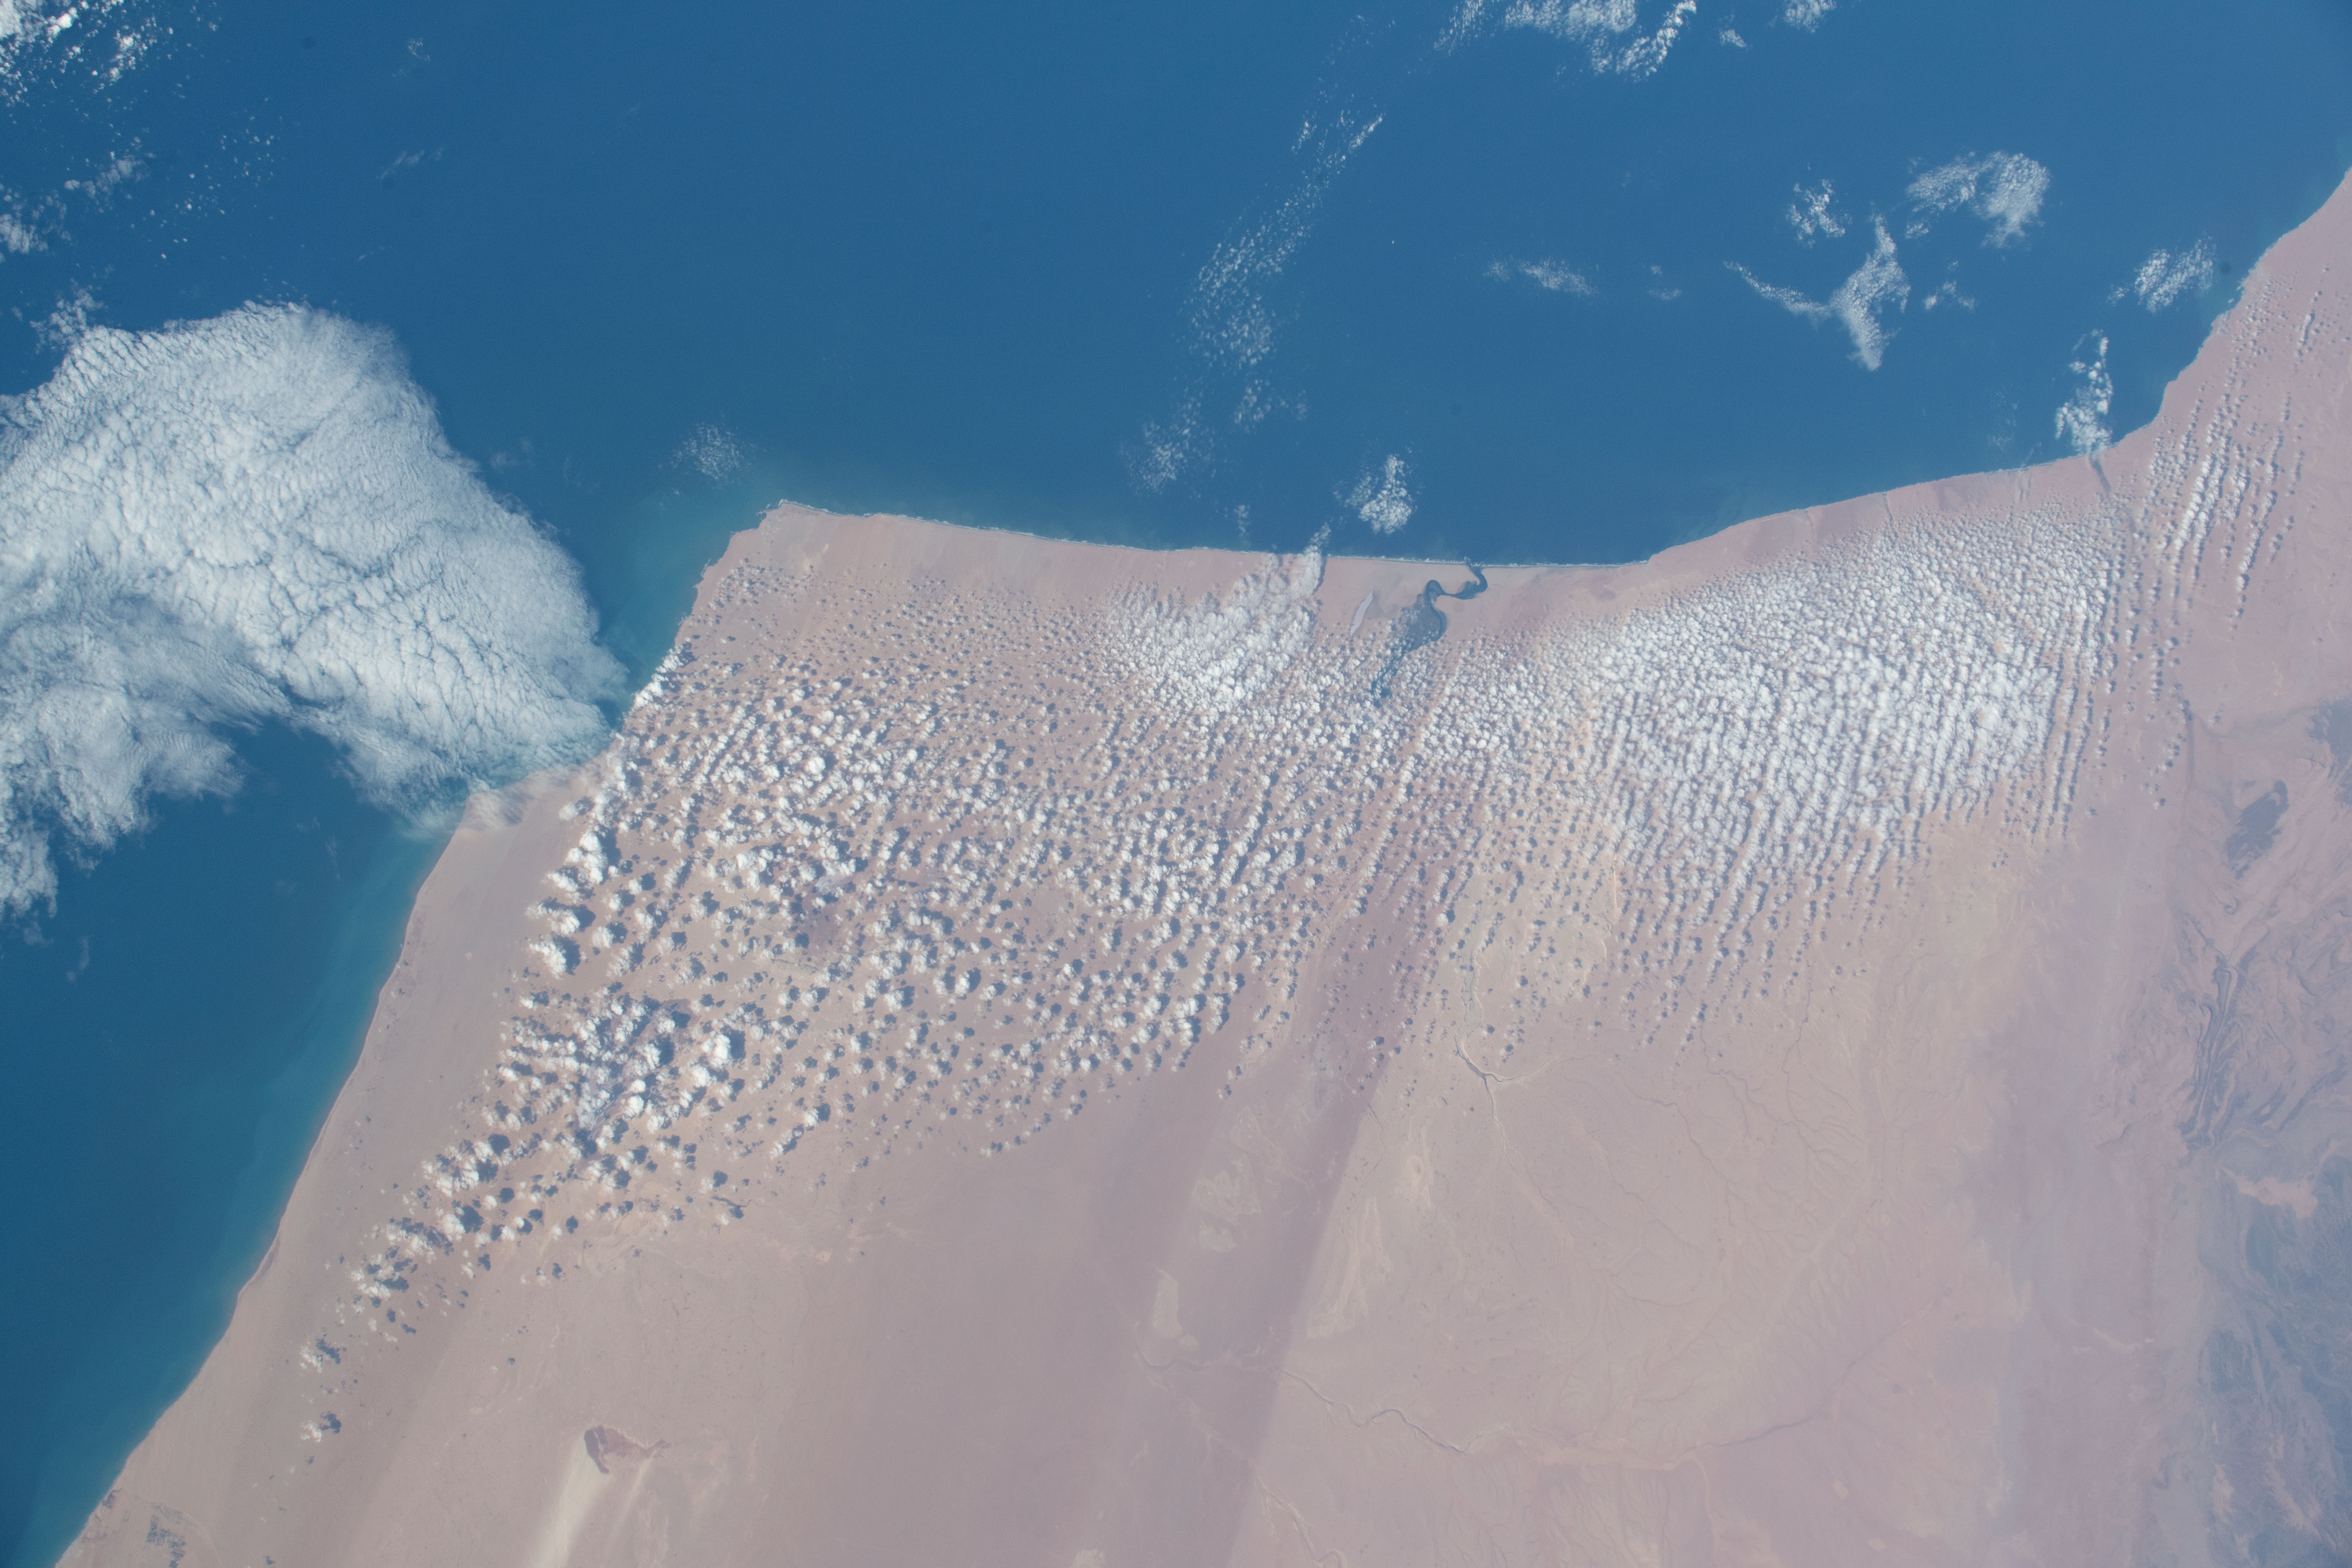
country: MOROCCO
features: LAAYOUNE-BOUJDOUR-SAKIA EL HAMRA
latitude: 27.7
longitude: -12.5
